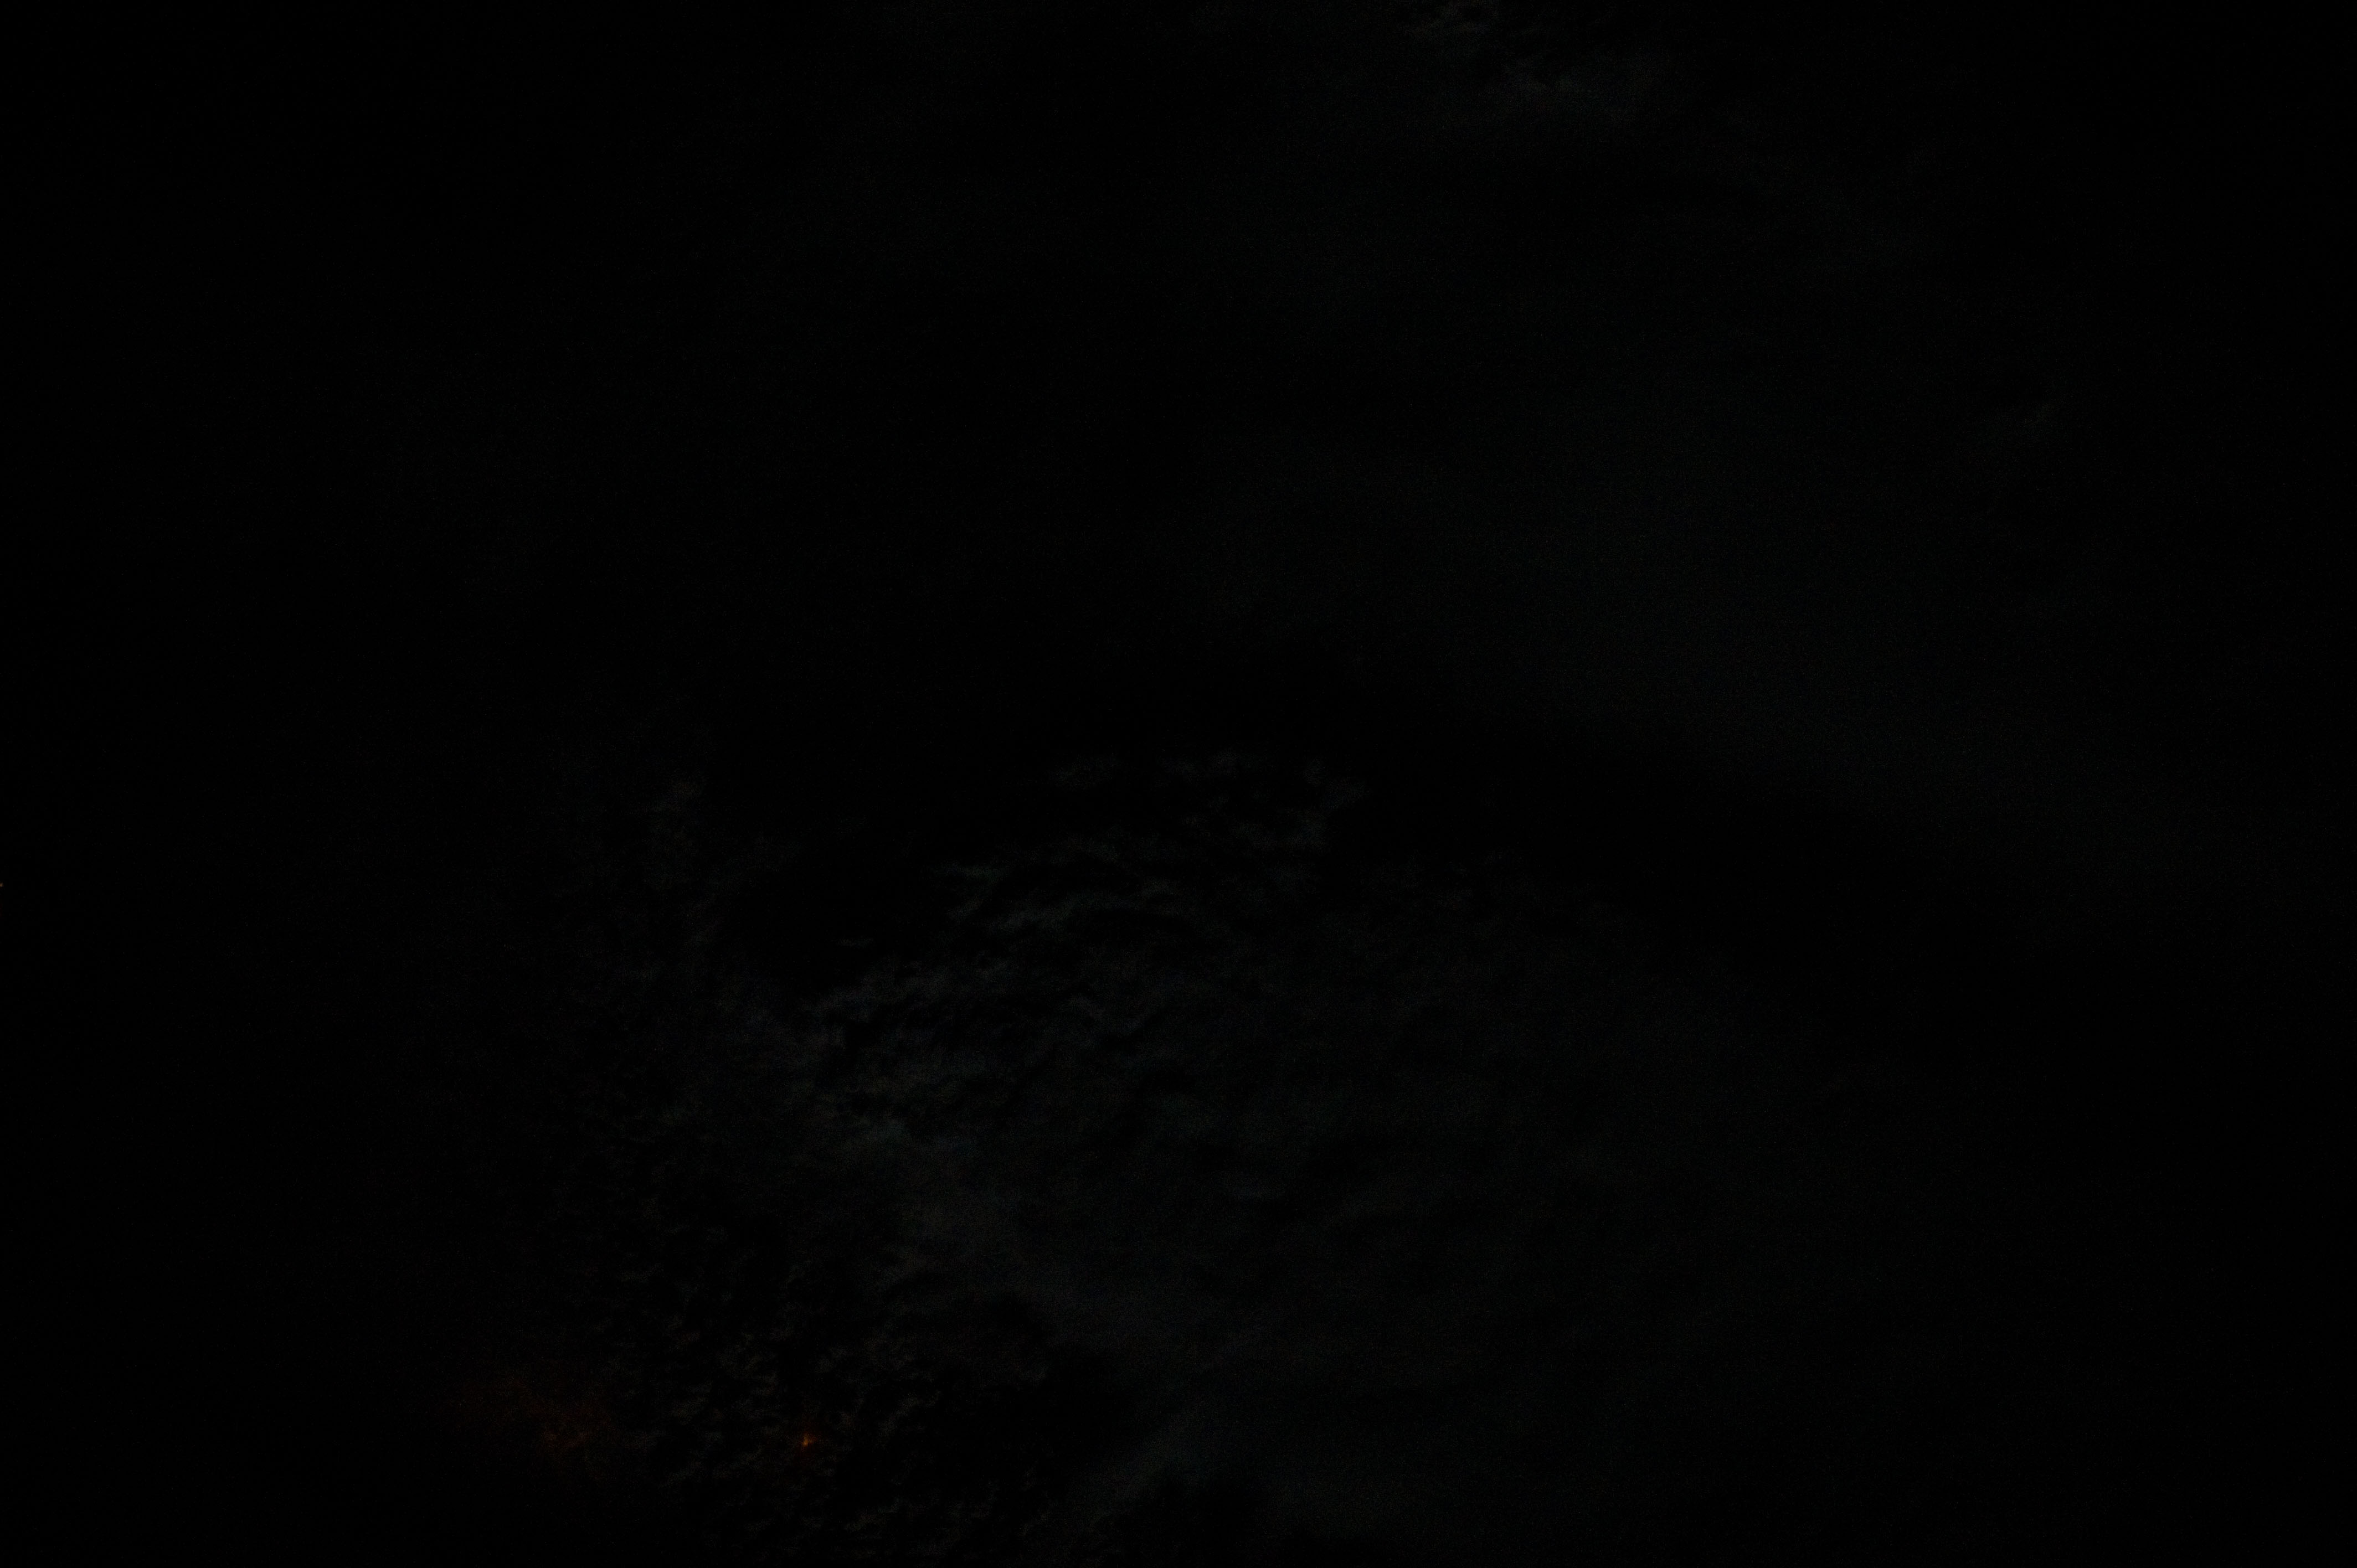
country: USA-OKLAHOMA
